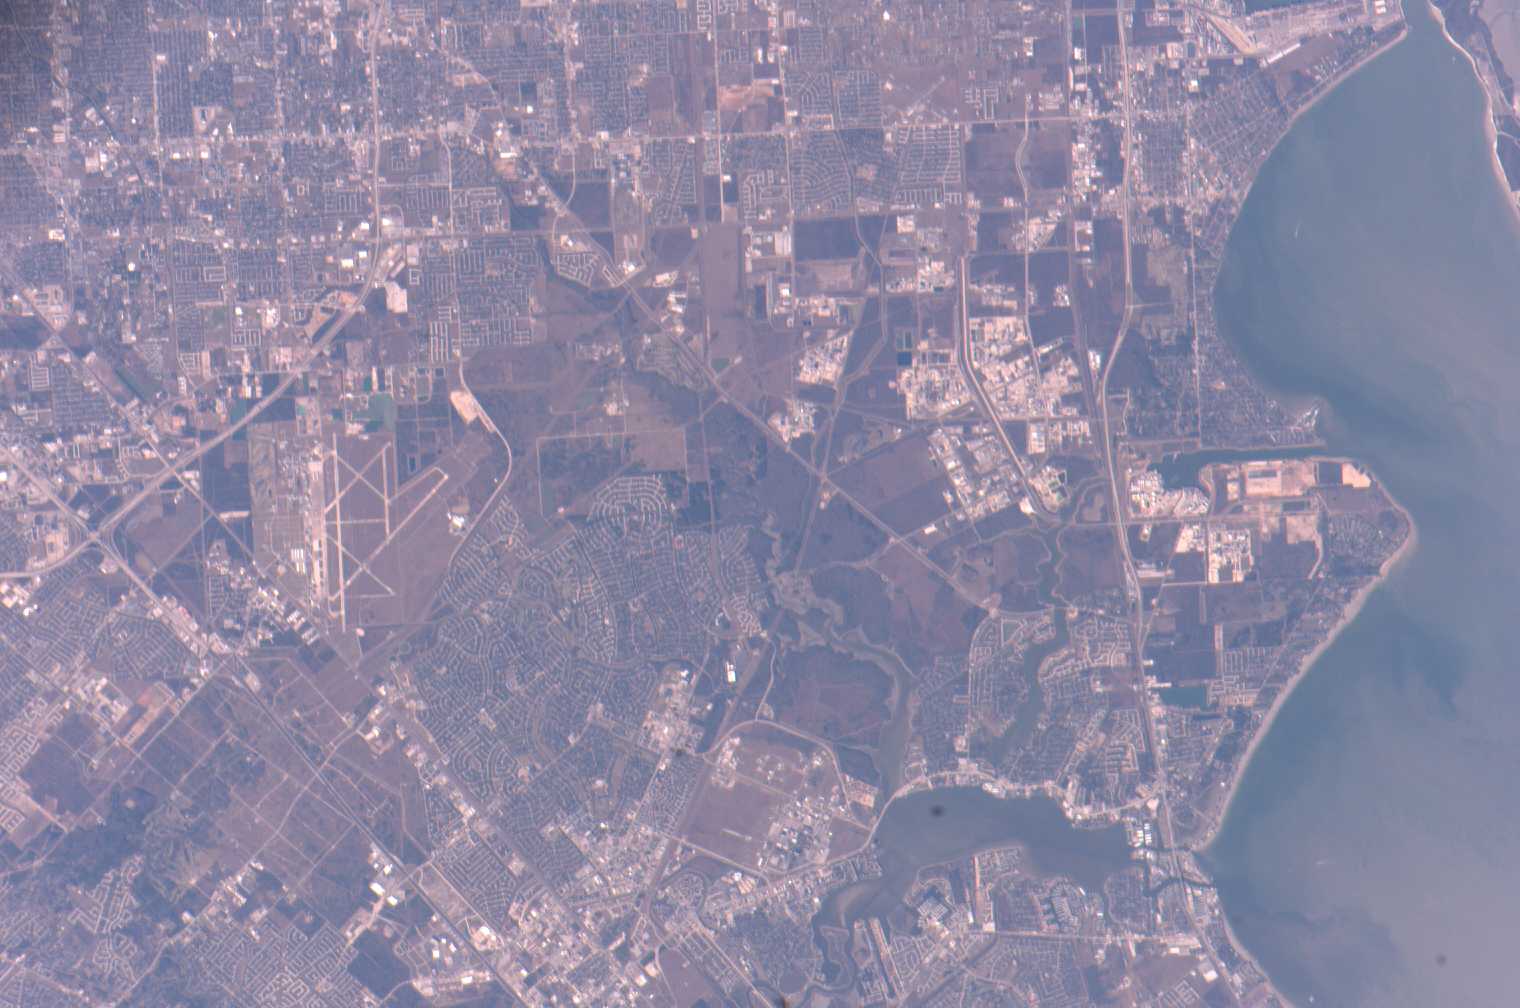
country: USA-TEXAS
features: ELLINGTON FIELD, CLEAR LAKE
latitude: 29.6
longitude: -95.1
